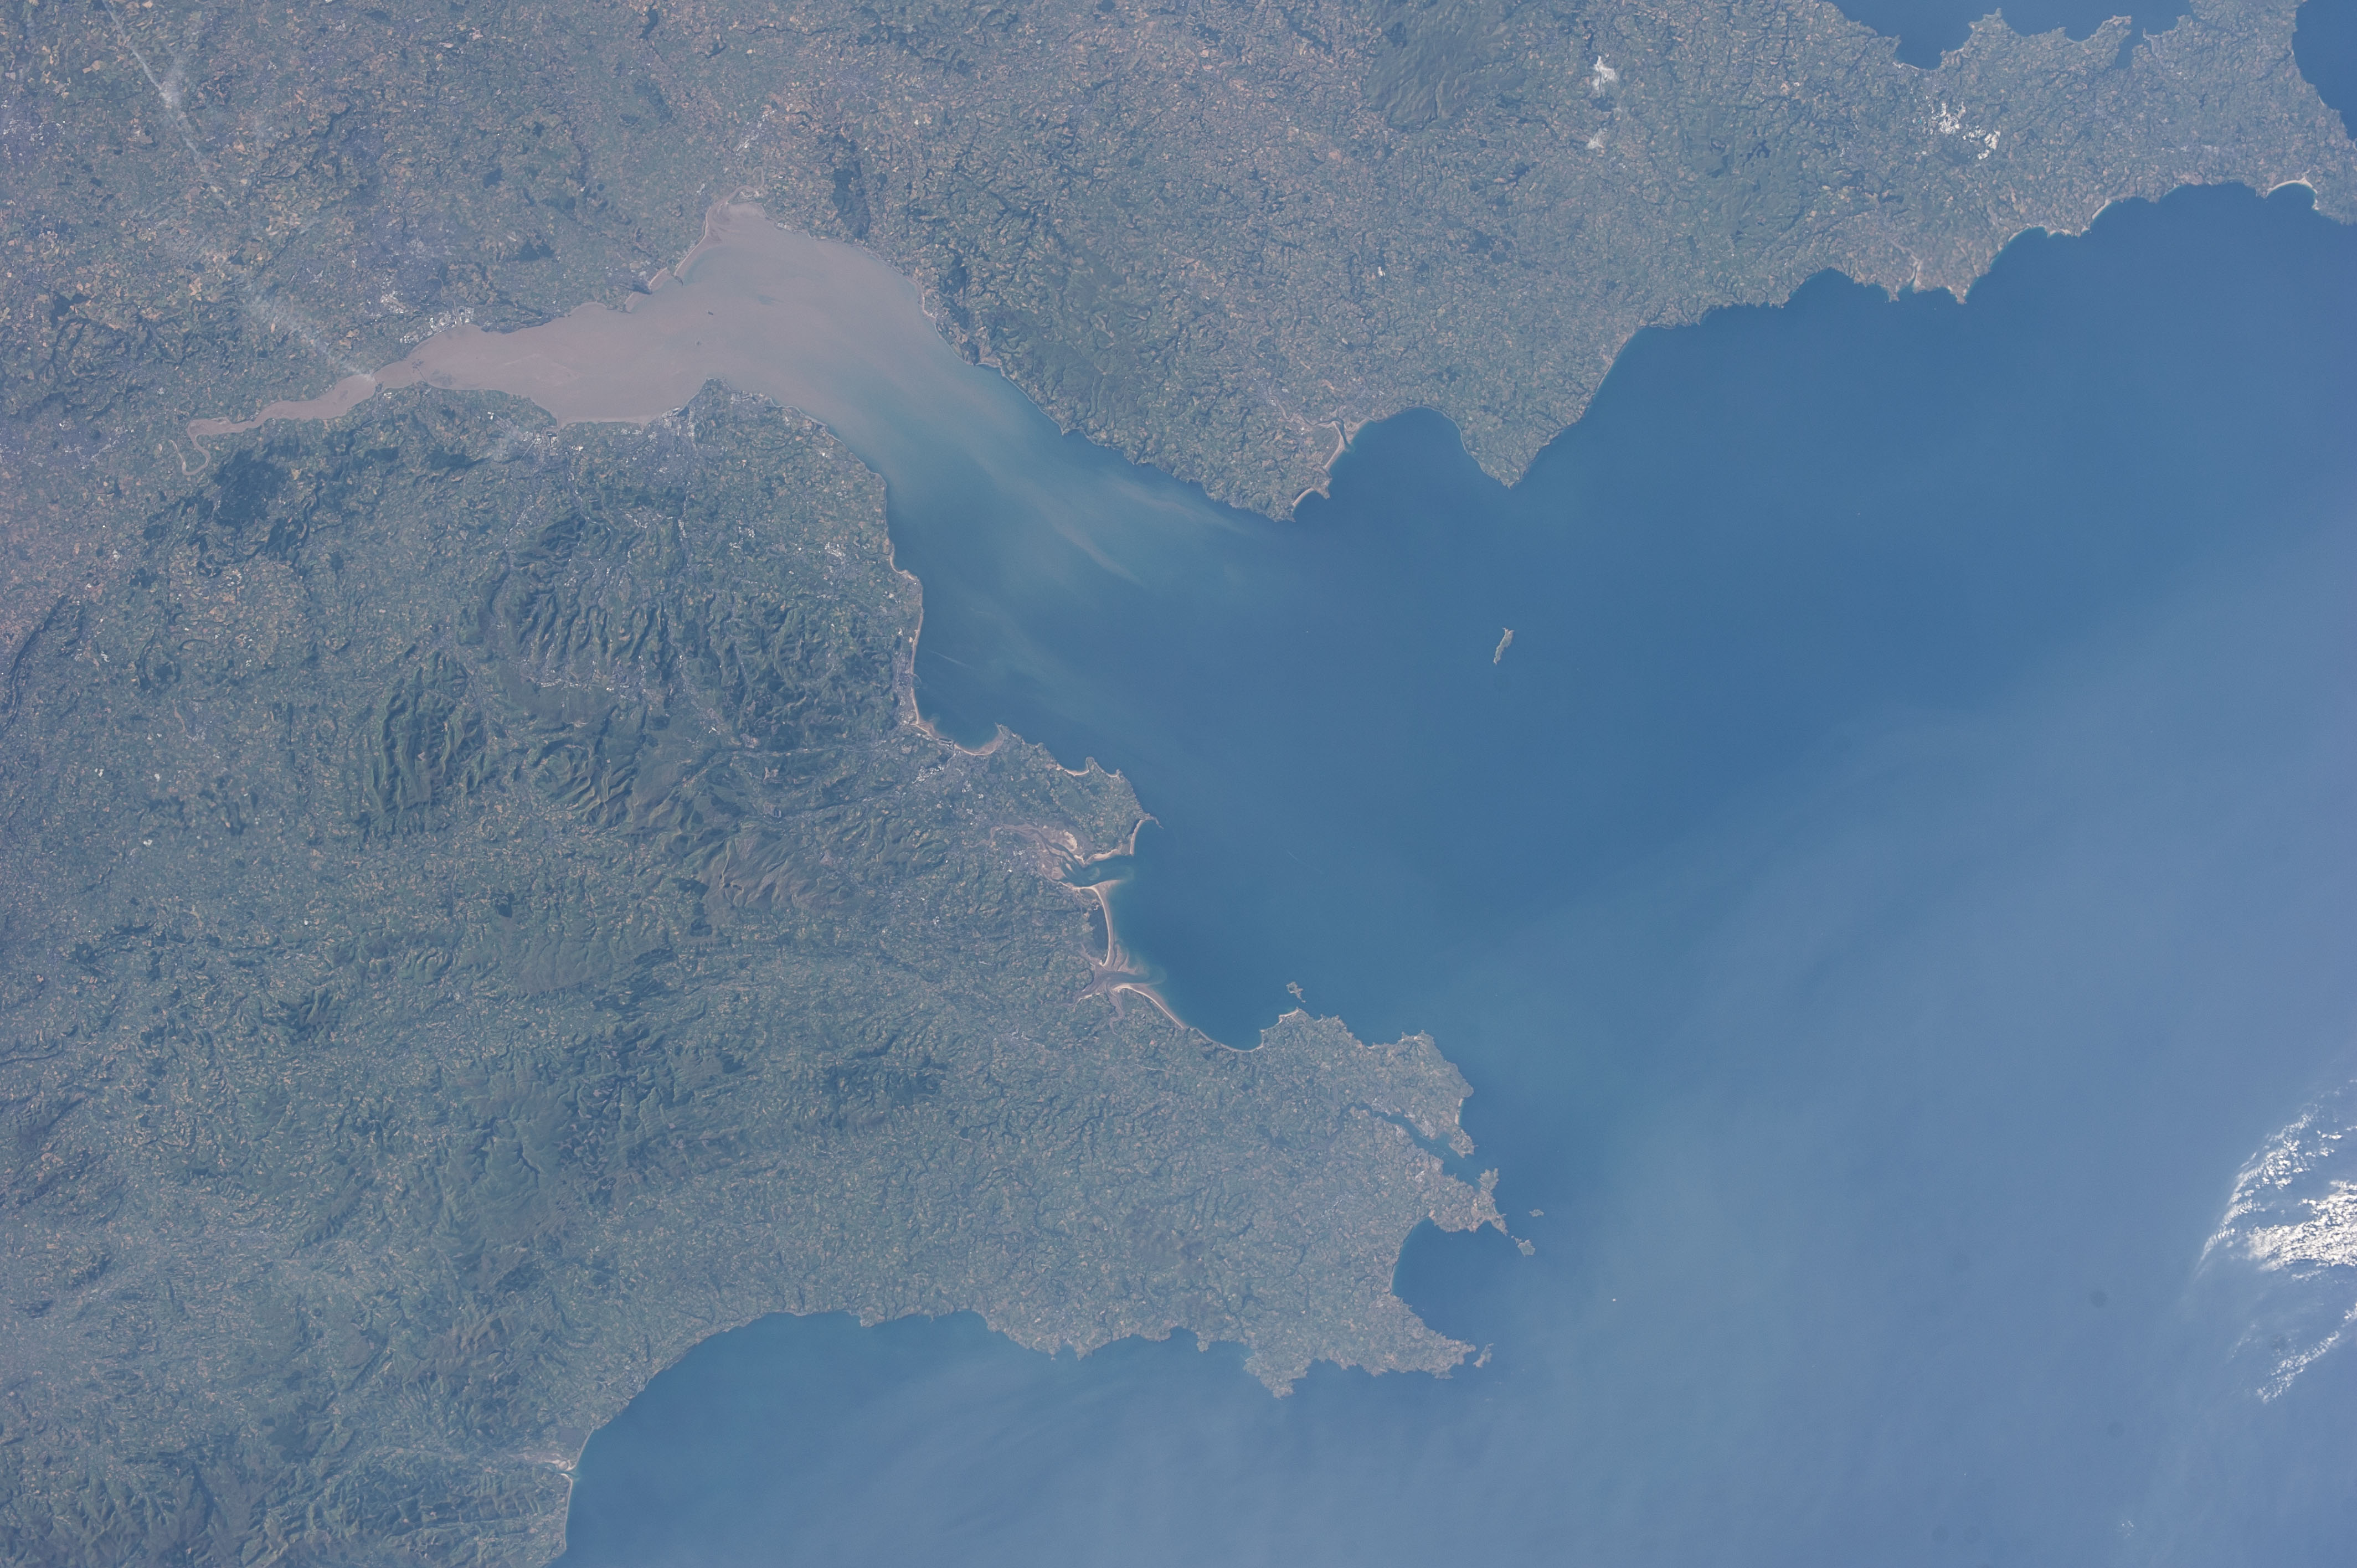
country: UK-WALES
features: S.
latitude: 51.5
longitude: -4.5
